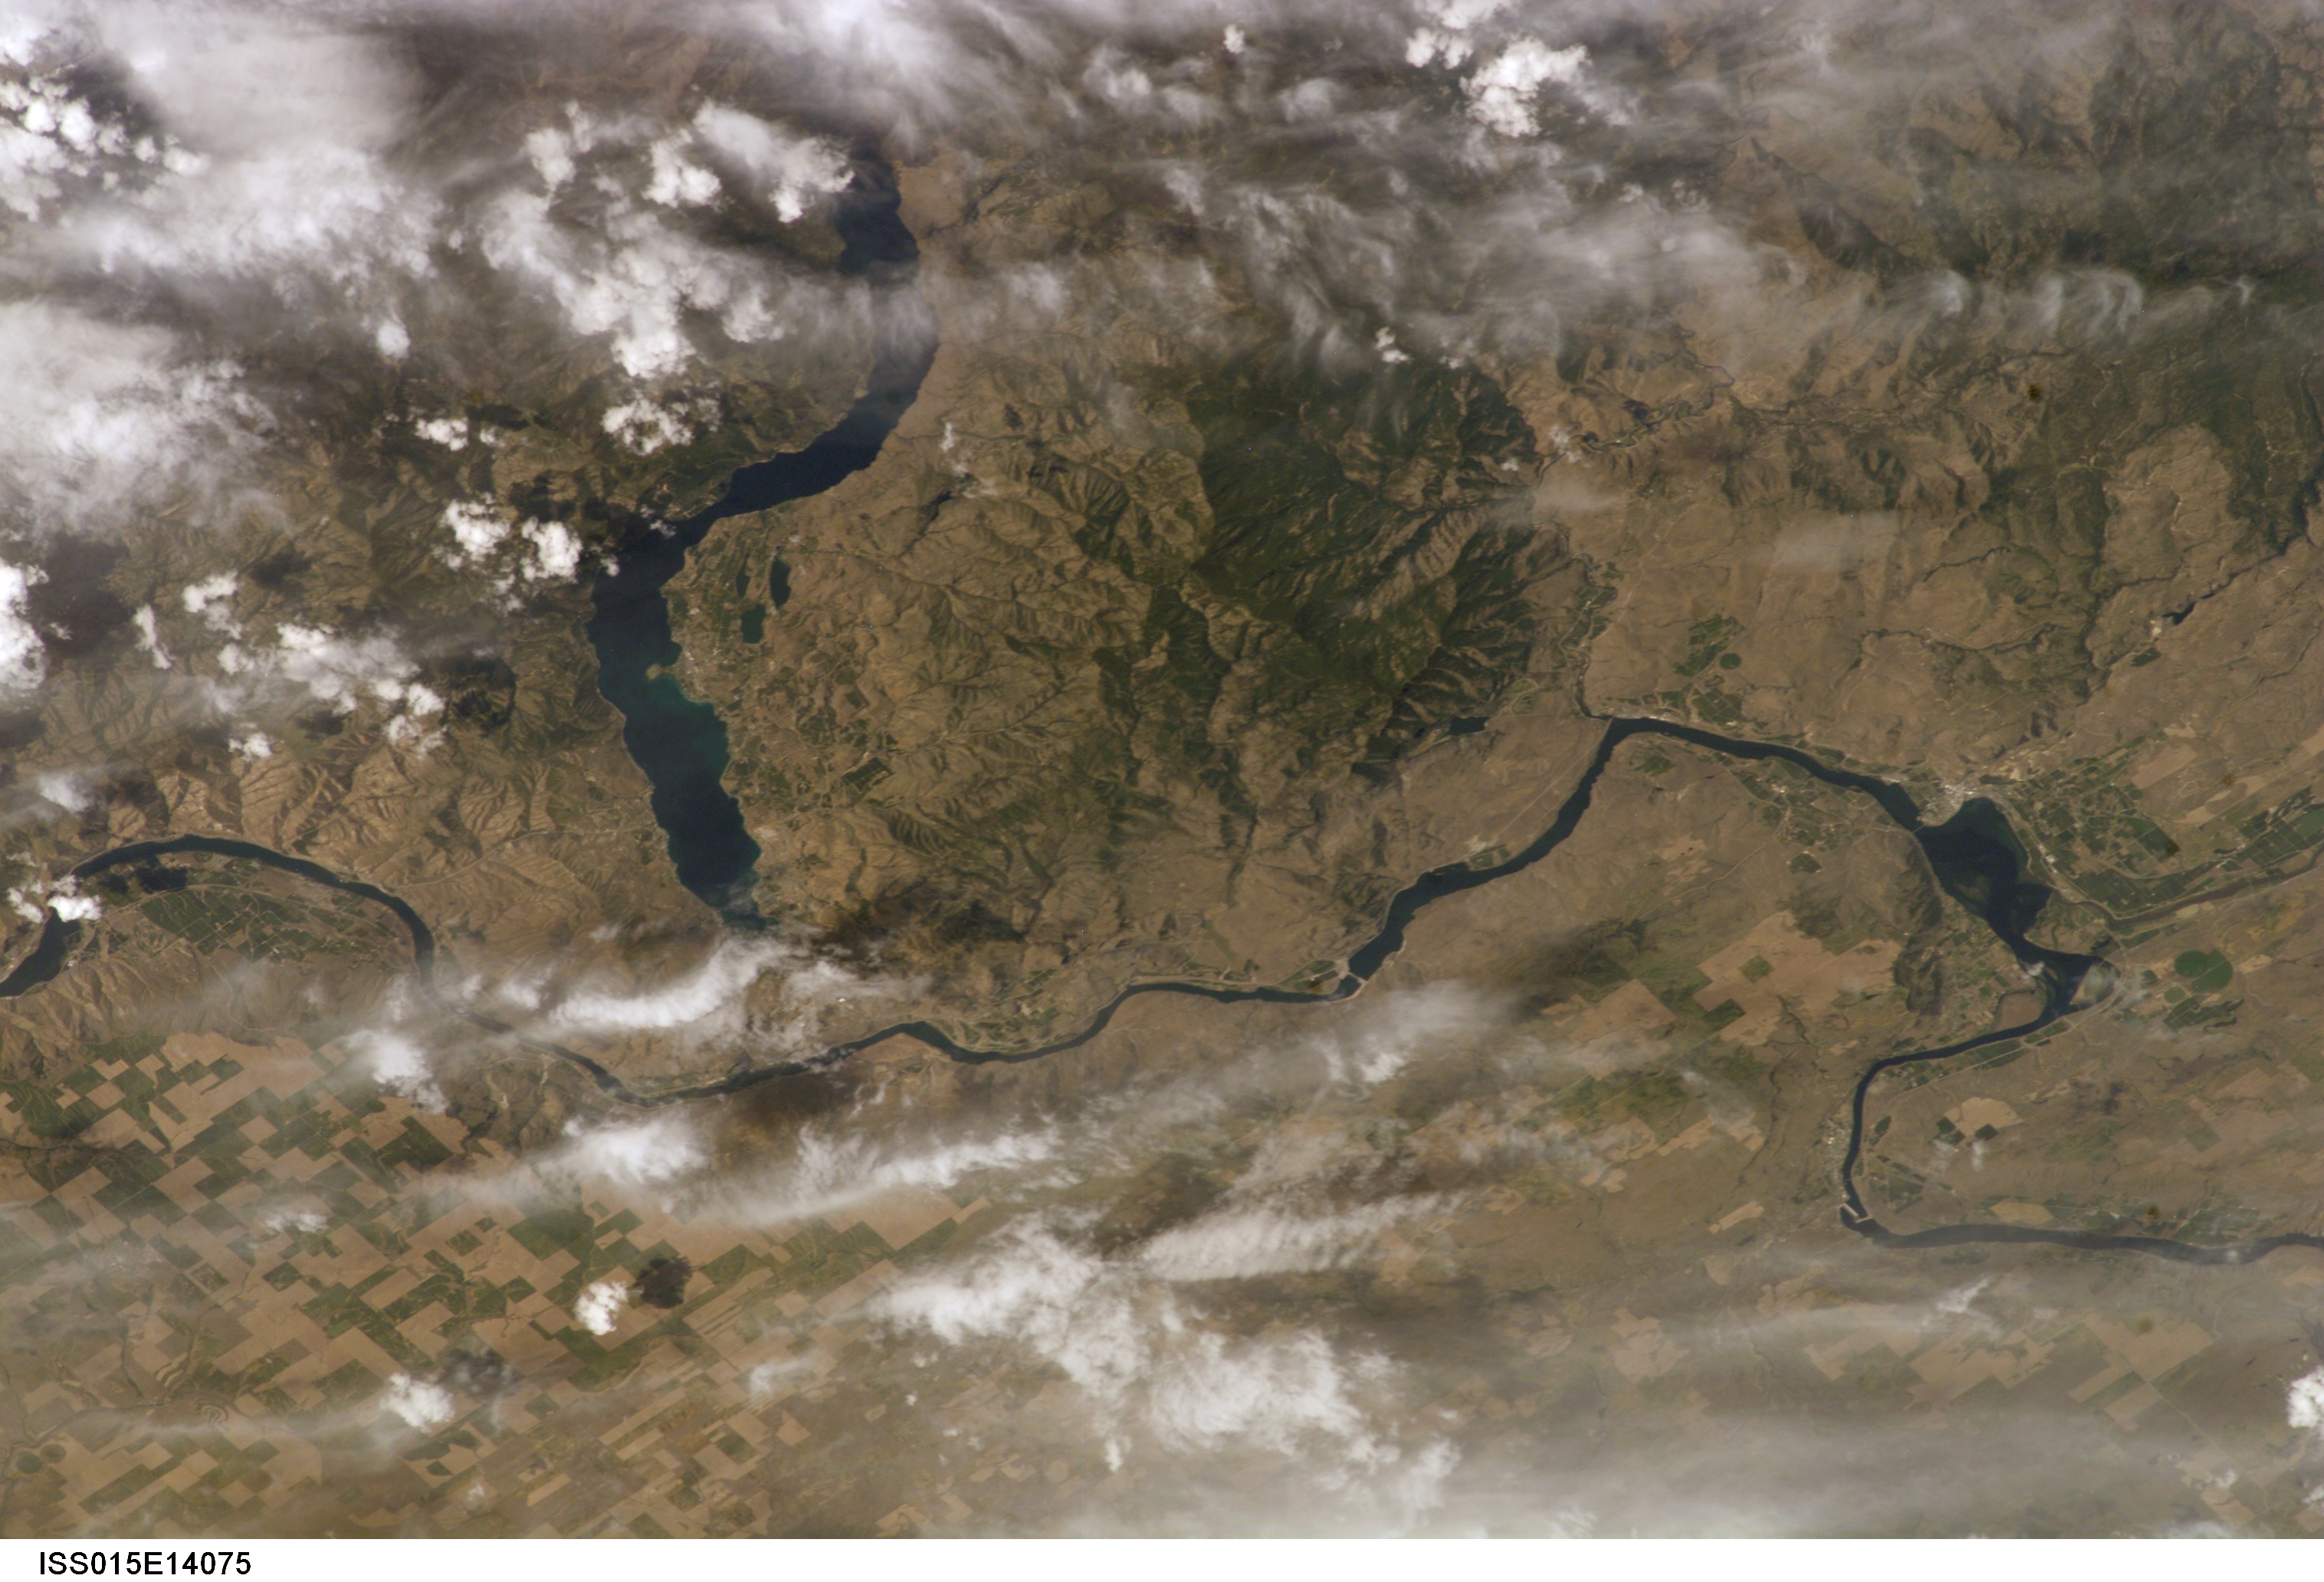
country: USA-WASHINGTON
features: LAKE CHELAN, COLUMBIA RIVER
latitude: 48.0
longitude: -120.0
